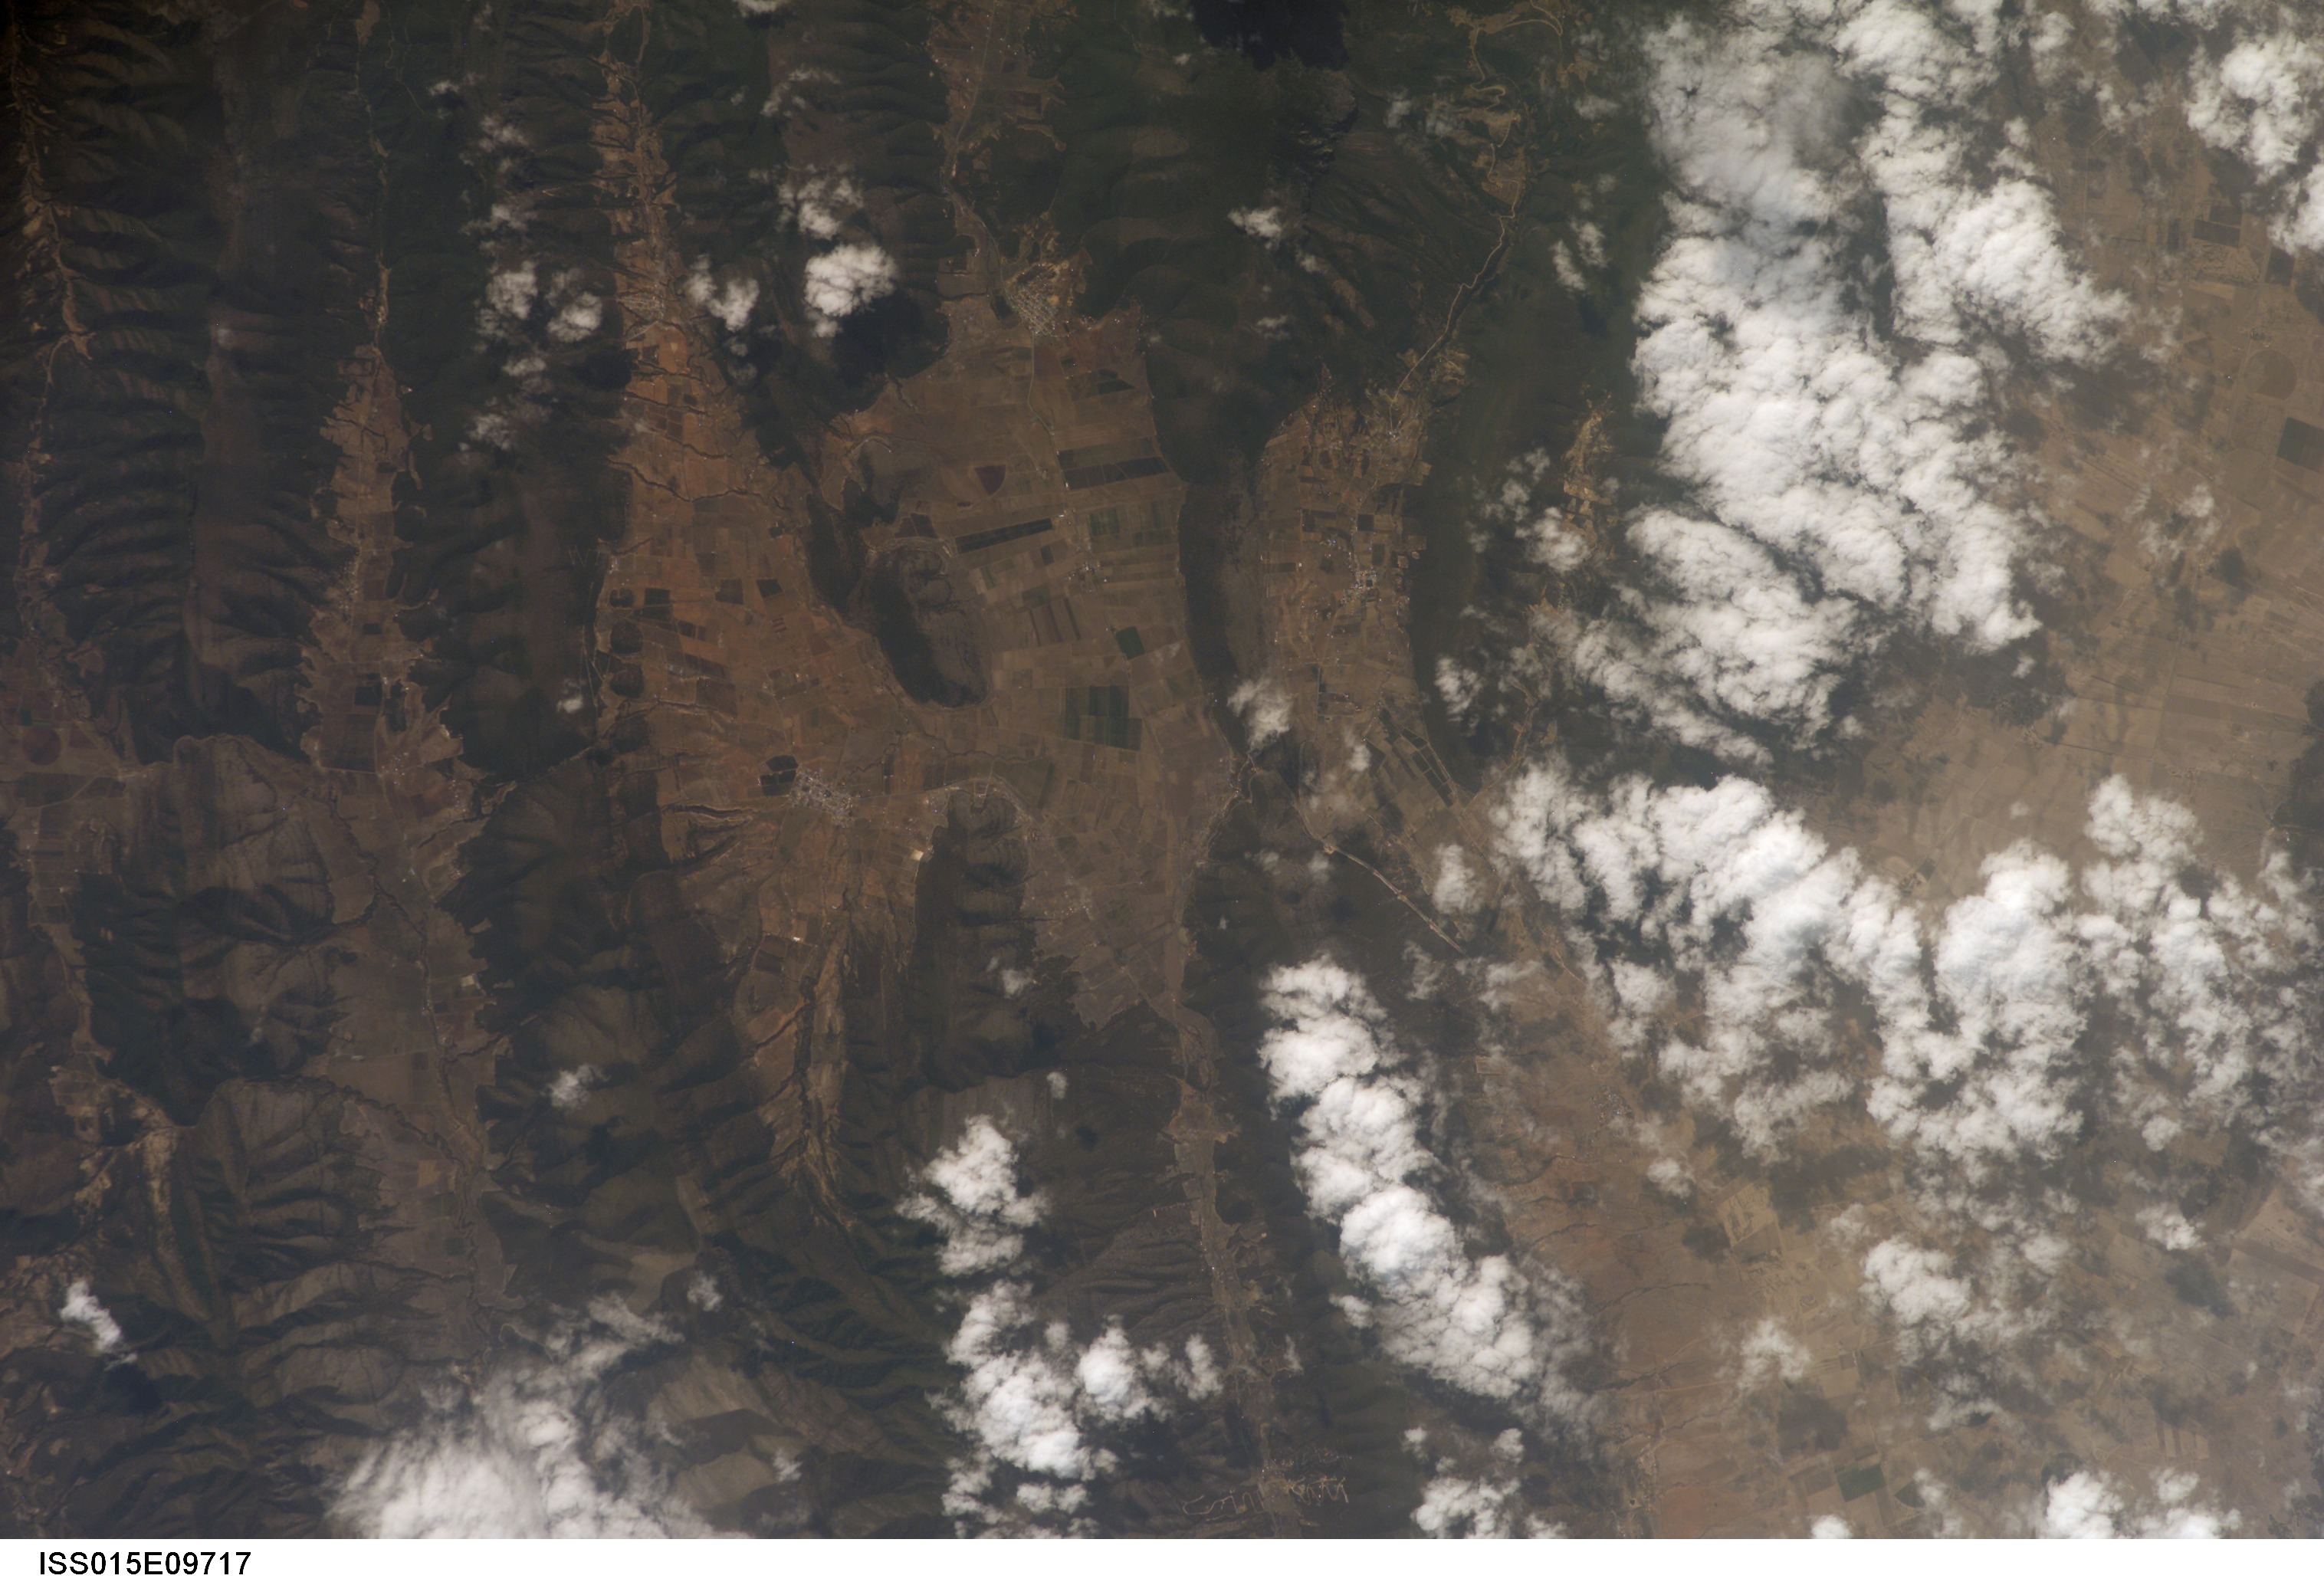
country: MEXICO
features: SIERRA MADRE ORIENTAL
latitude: 25.3
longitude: -100.8
